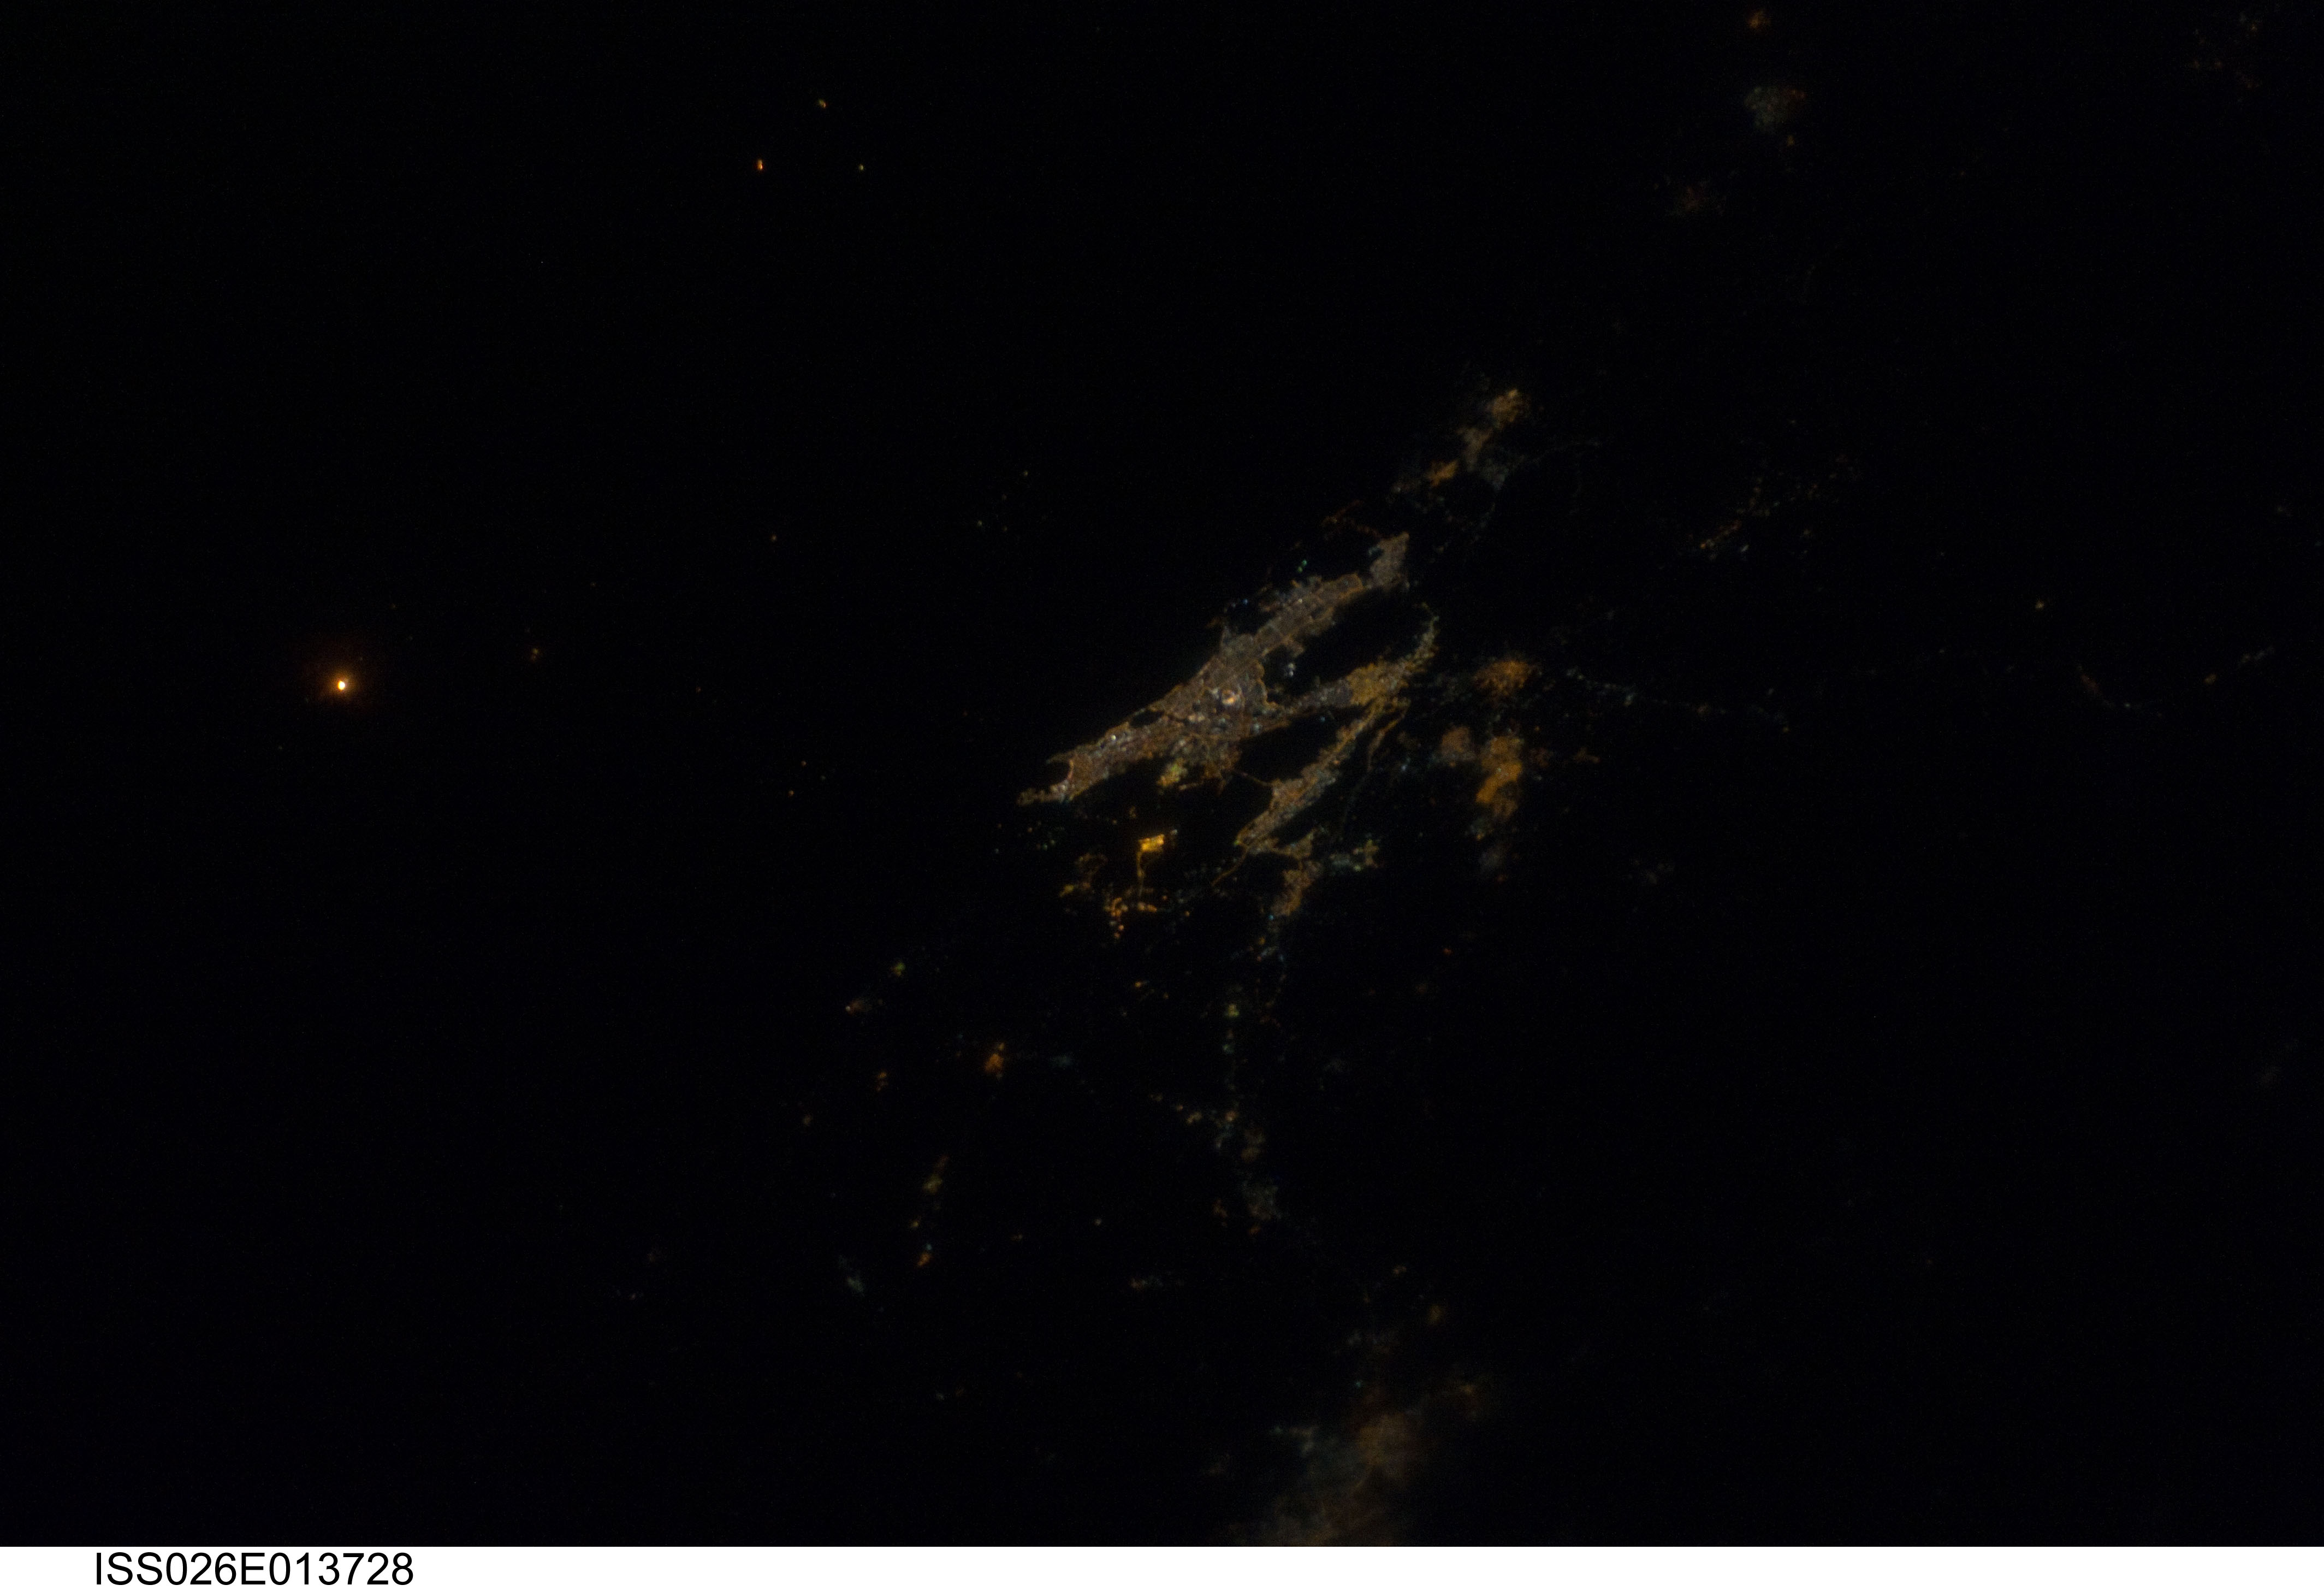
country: INDIA
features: MUMBAI AREA AT NIGHT
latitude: 19.0
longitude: 73.0
